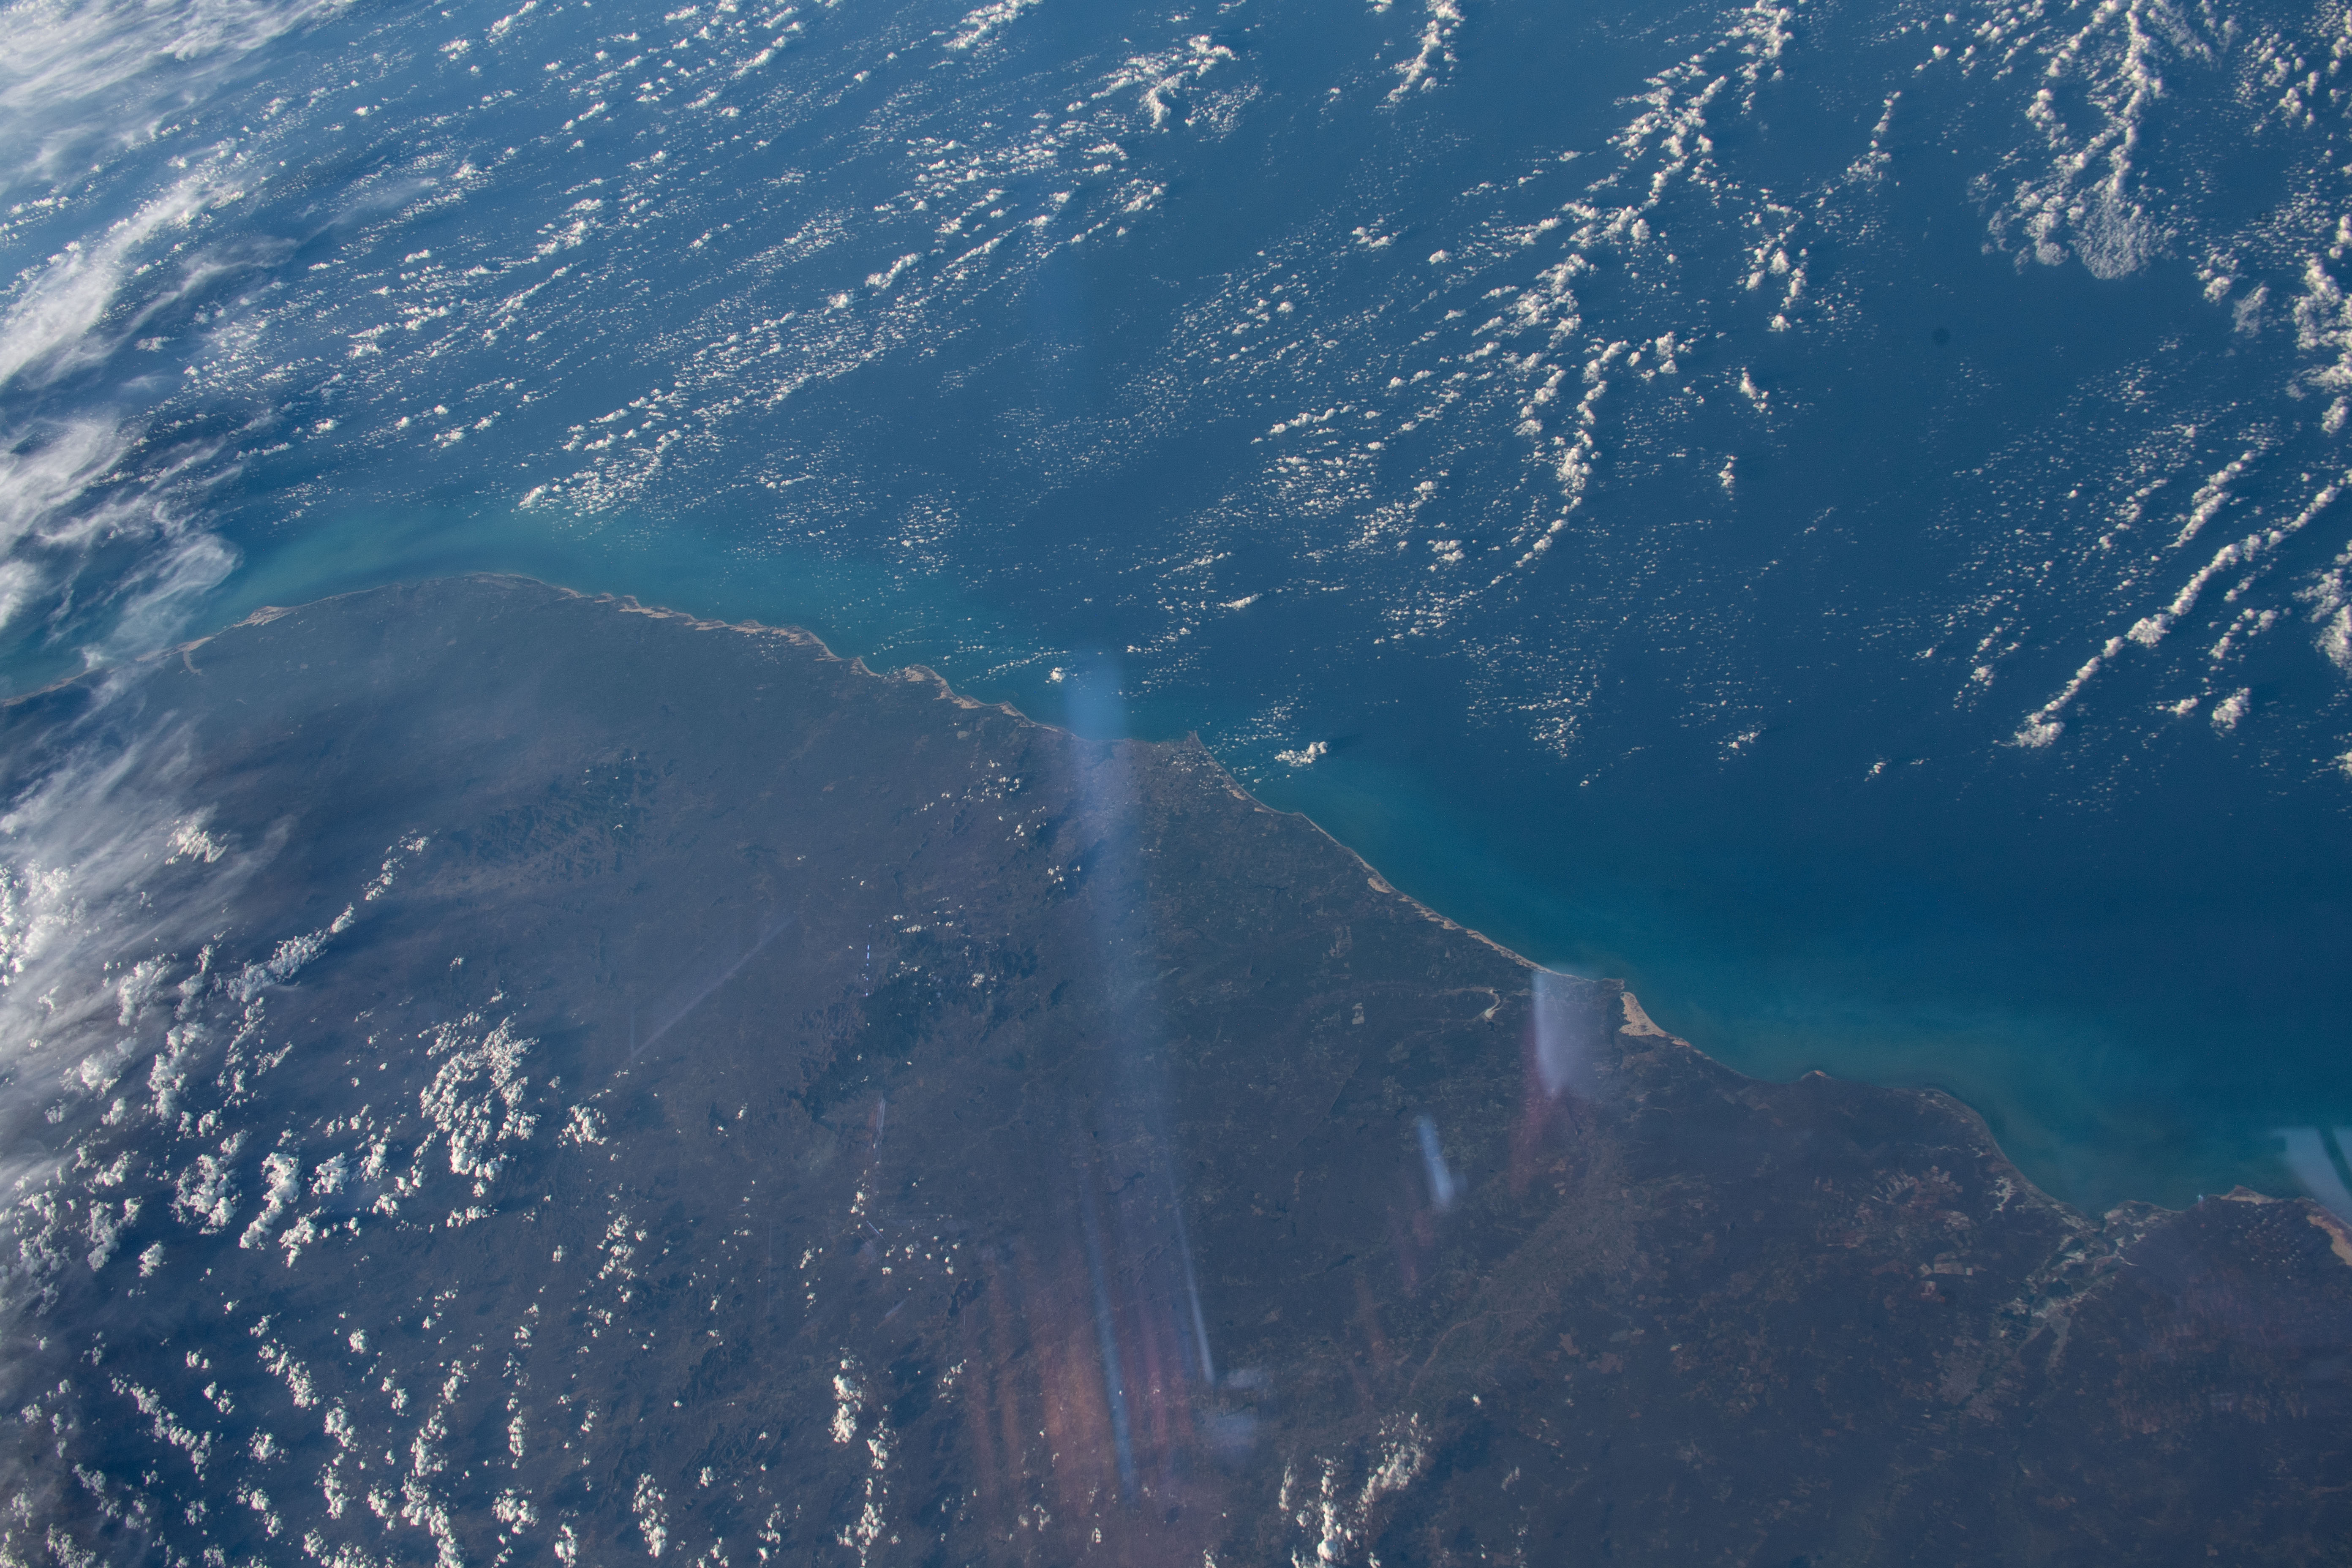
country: BRAZIL
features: STATE OF CEARA, FORTALEZA
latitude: -4.0
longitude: -38.5
